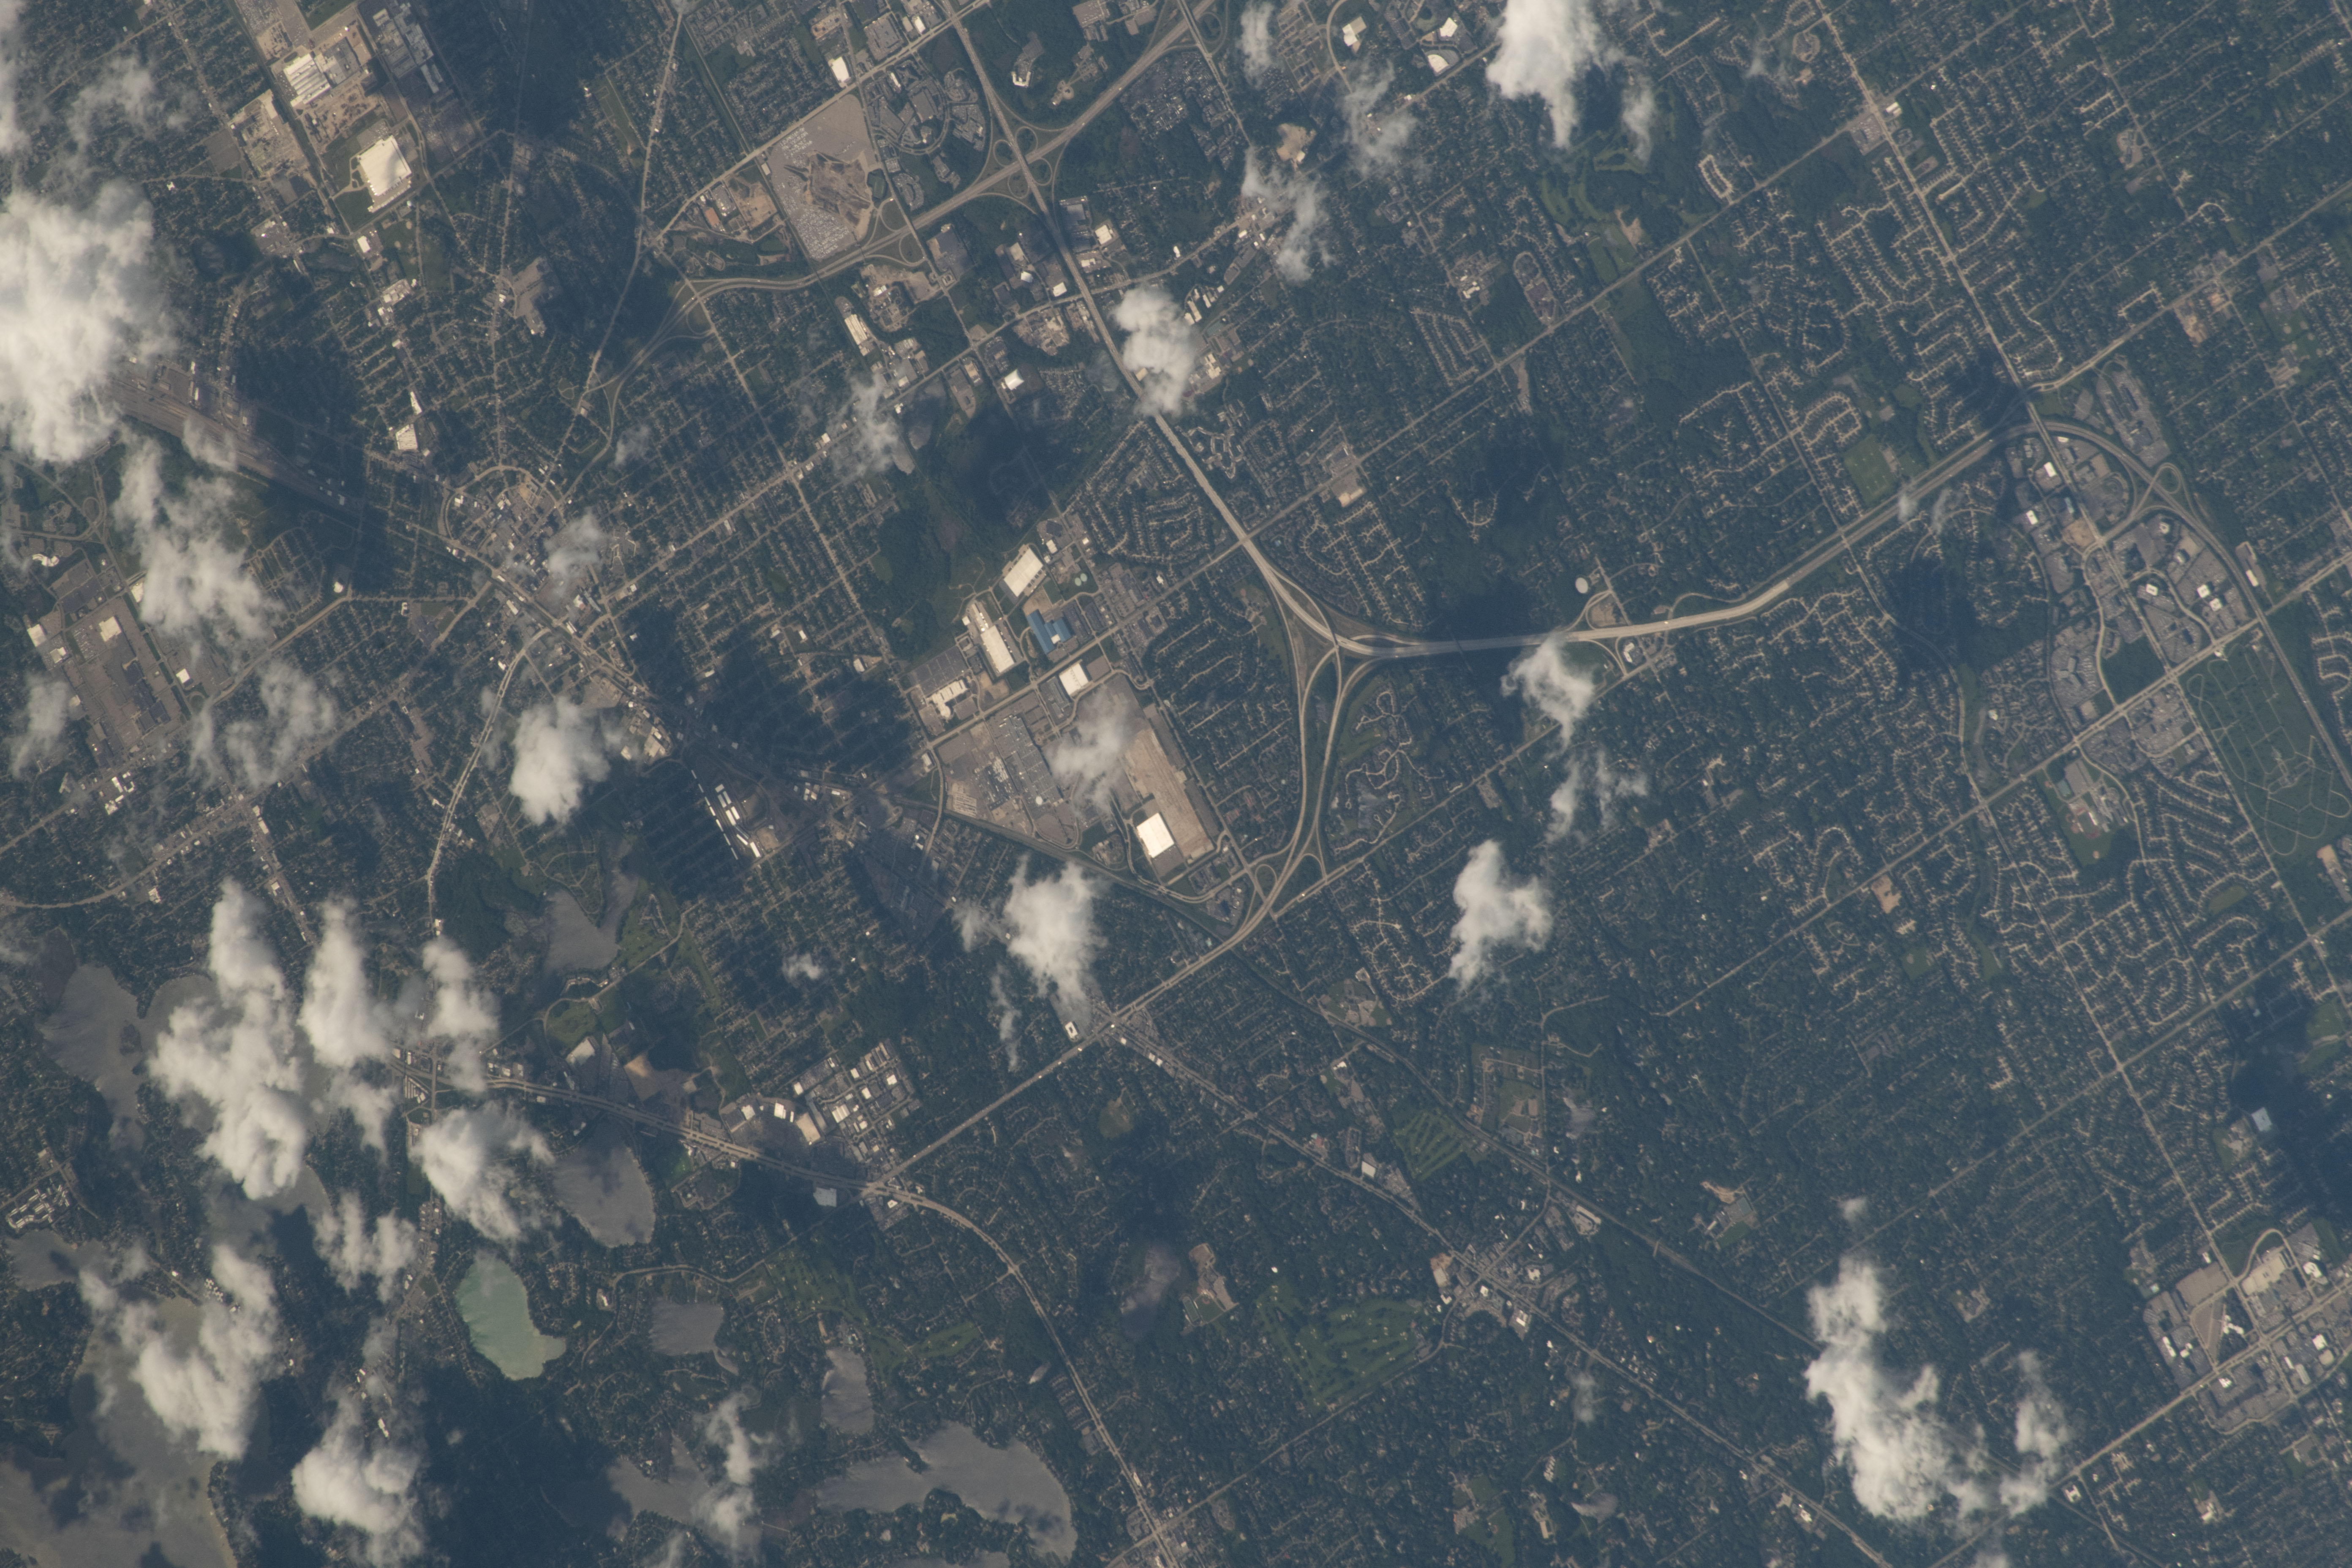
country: USA-MICHIGAN
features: PONTIAC - BLOOMFIELD HILLS
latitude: 42.7
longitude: -83.2
